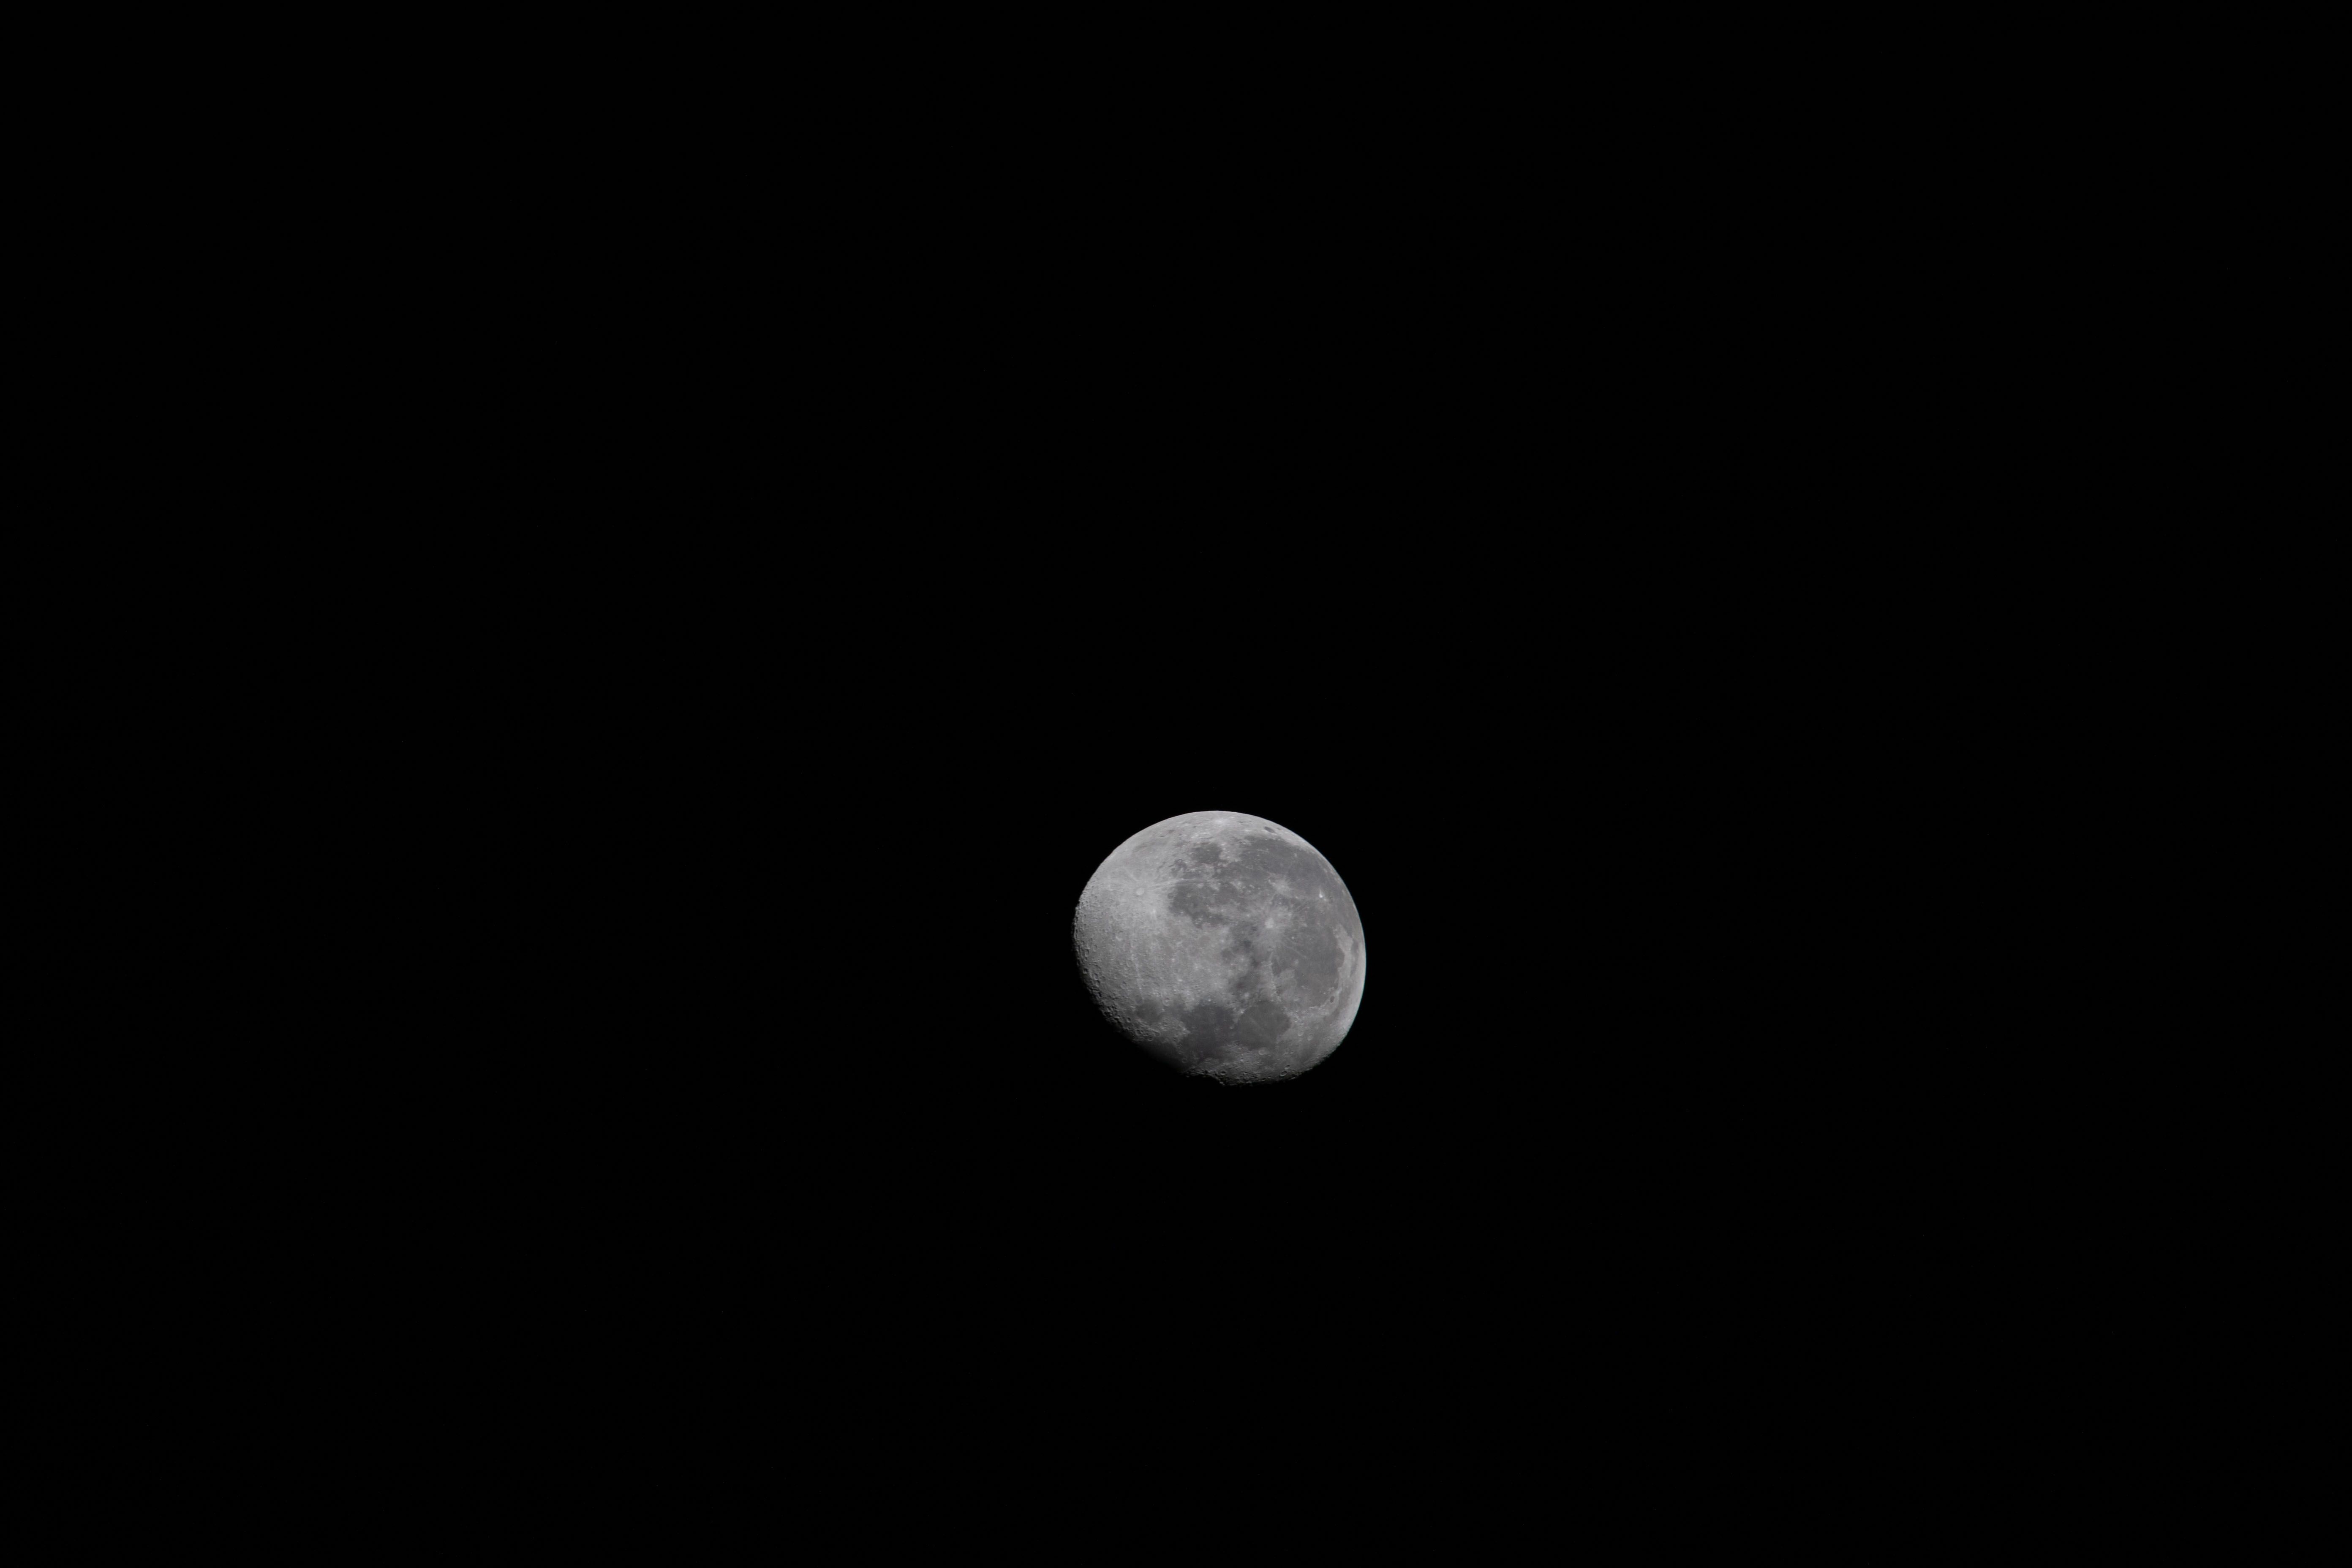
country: SPAIN
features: MOON
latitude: -2.4
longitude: -12.6
